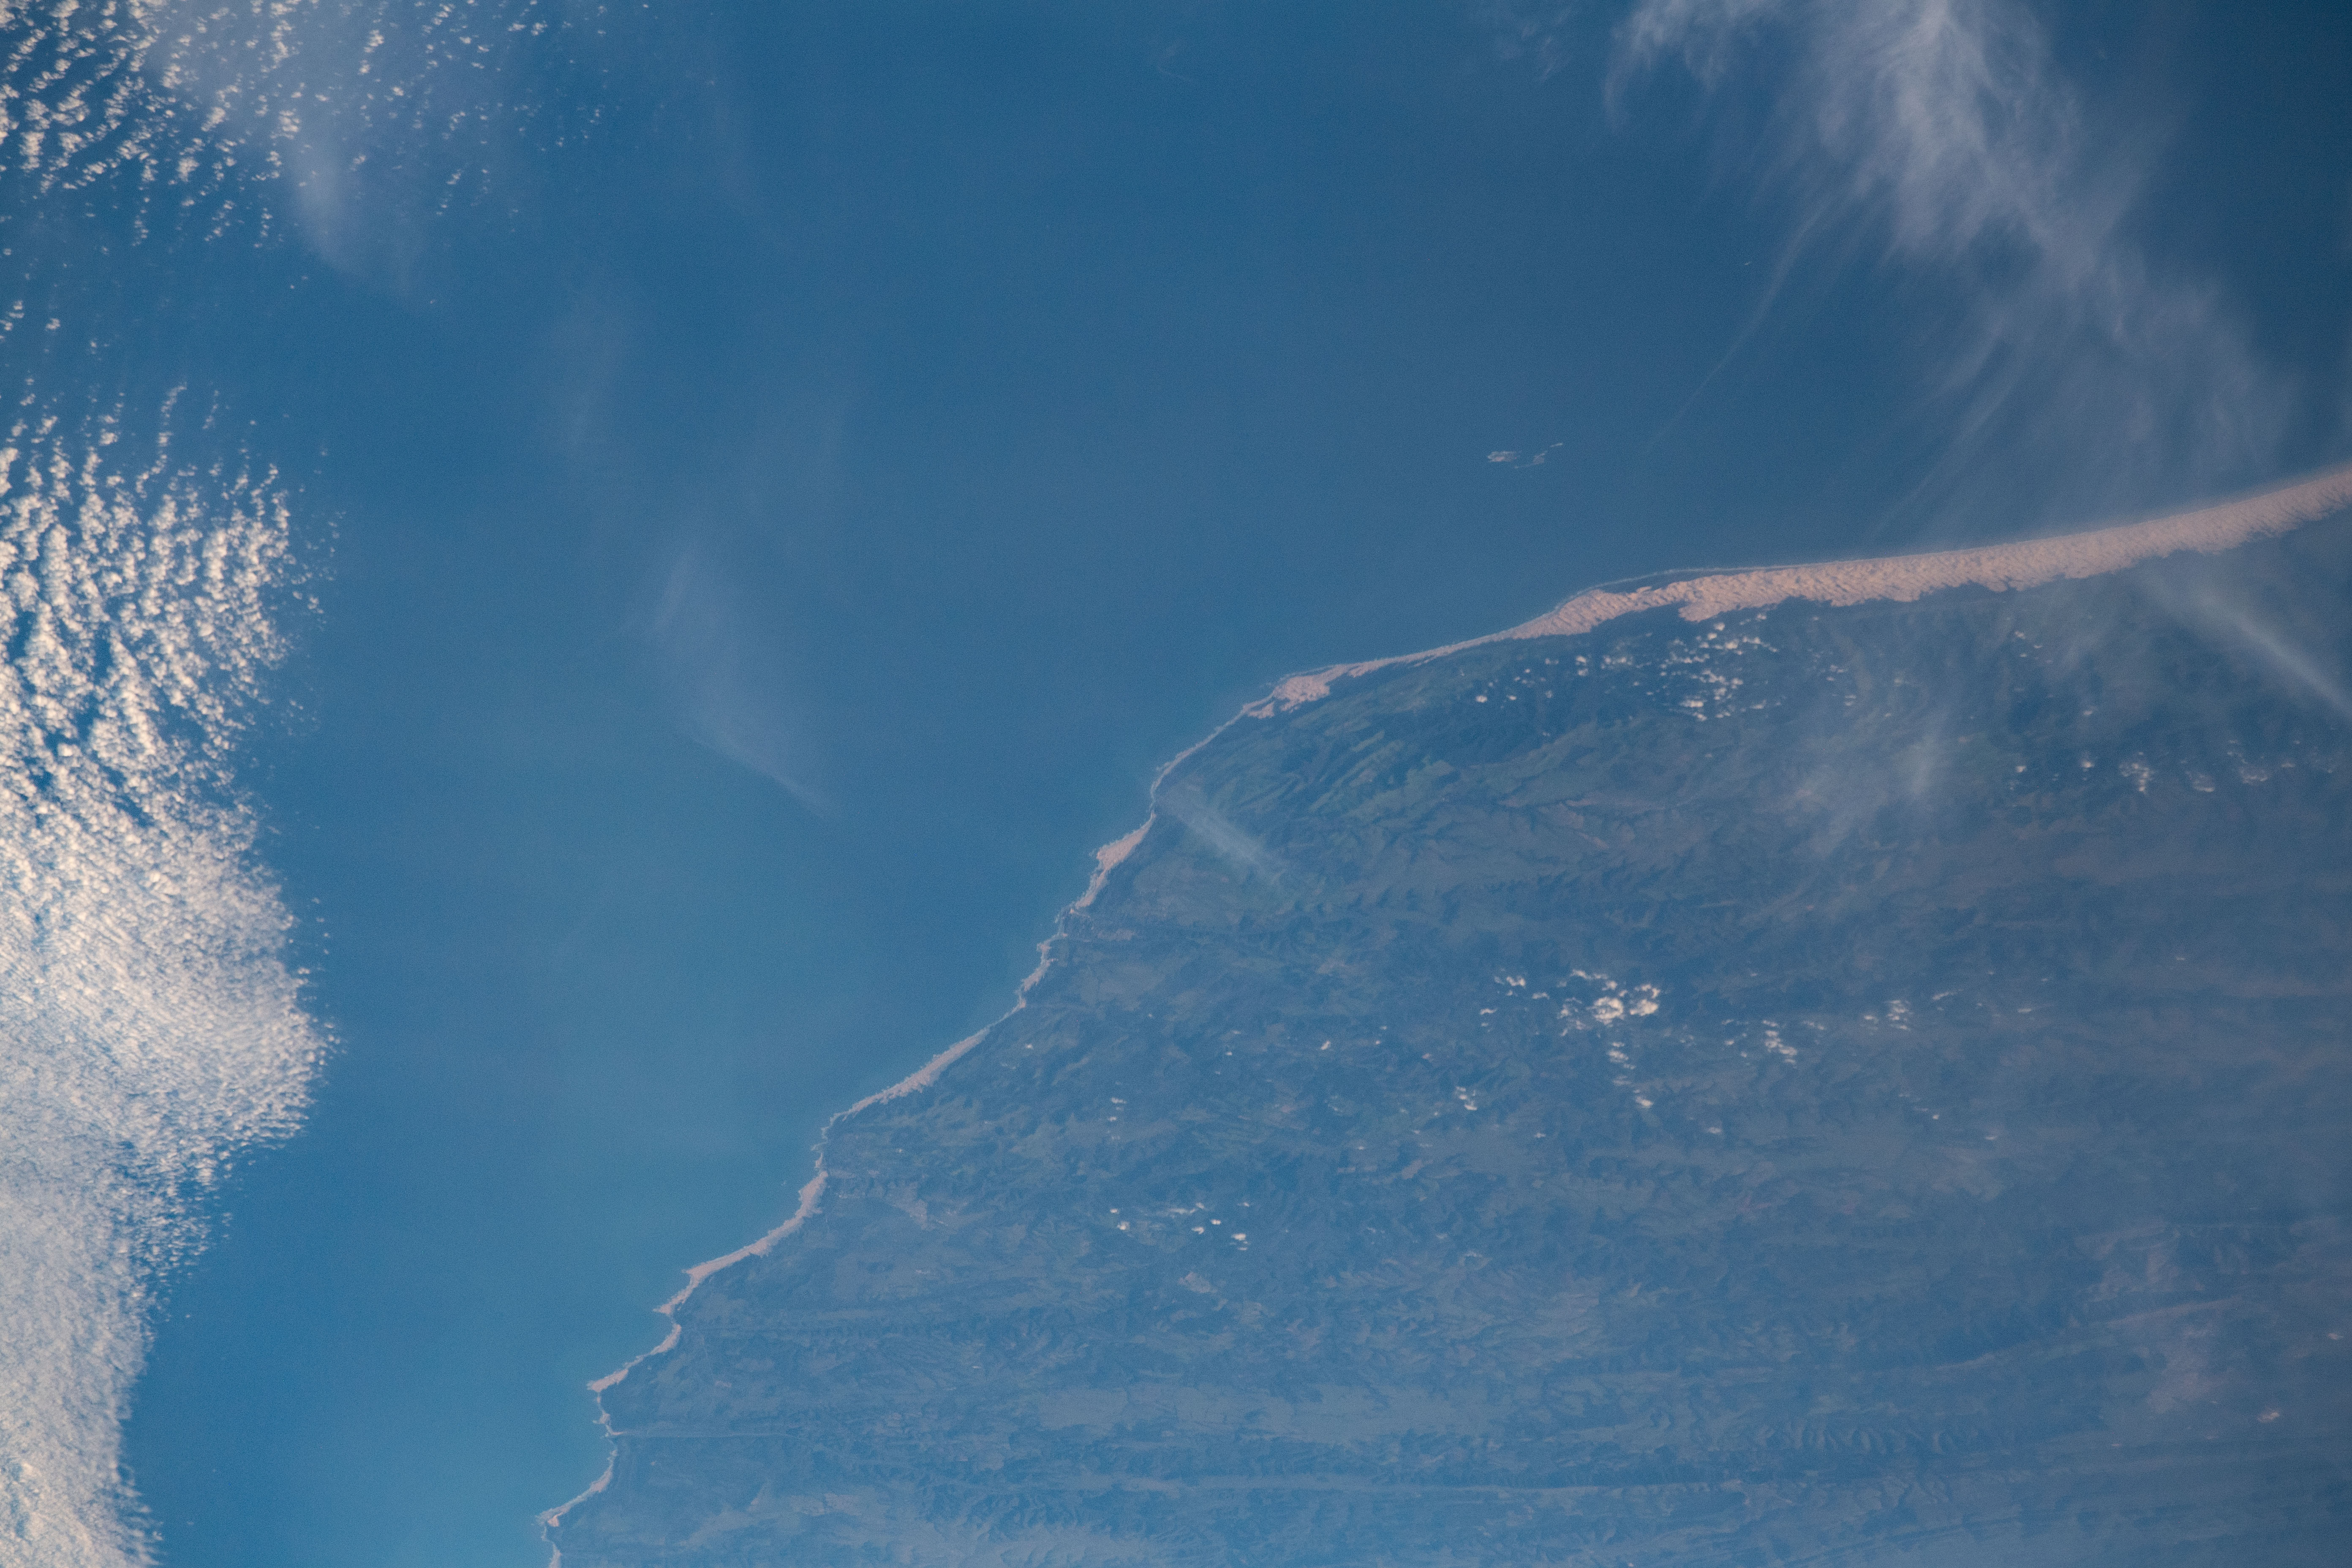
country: REPUBLIC SOUTH AFRICA
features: CANNON ROCKS, SEAL BAY
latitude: -33.8
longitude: 26.6
